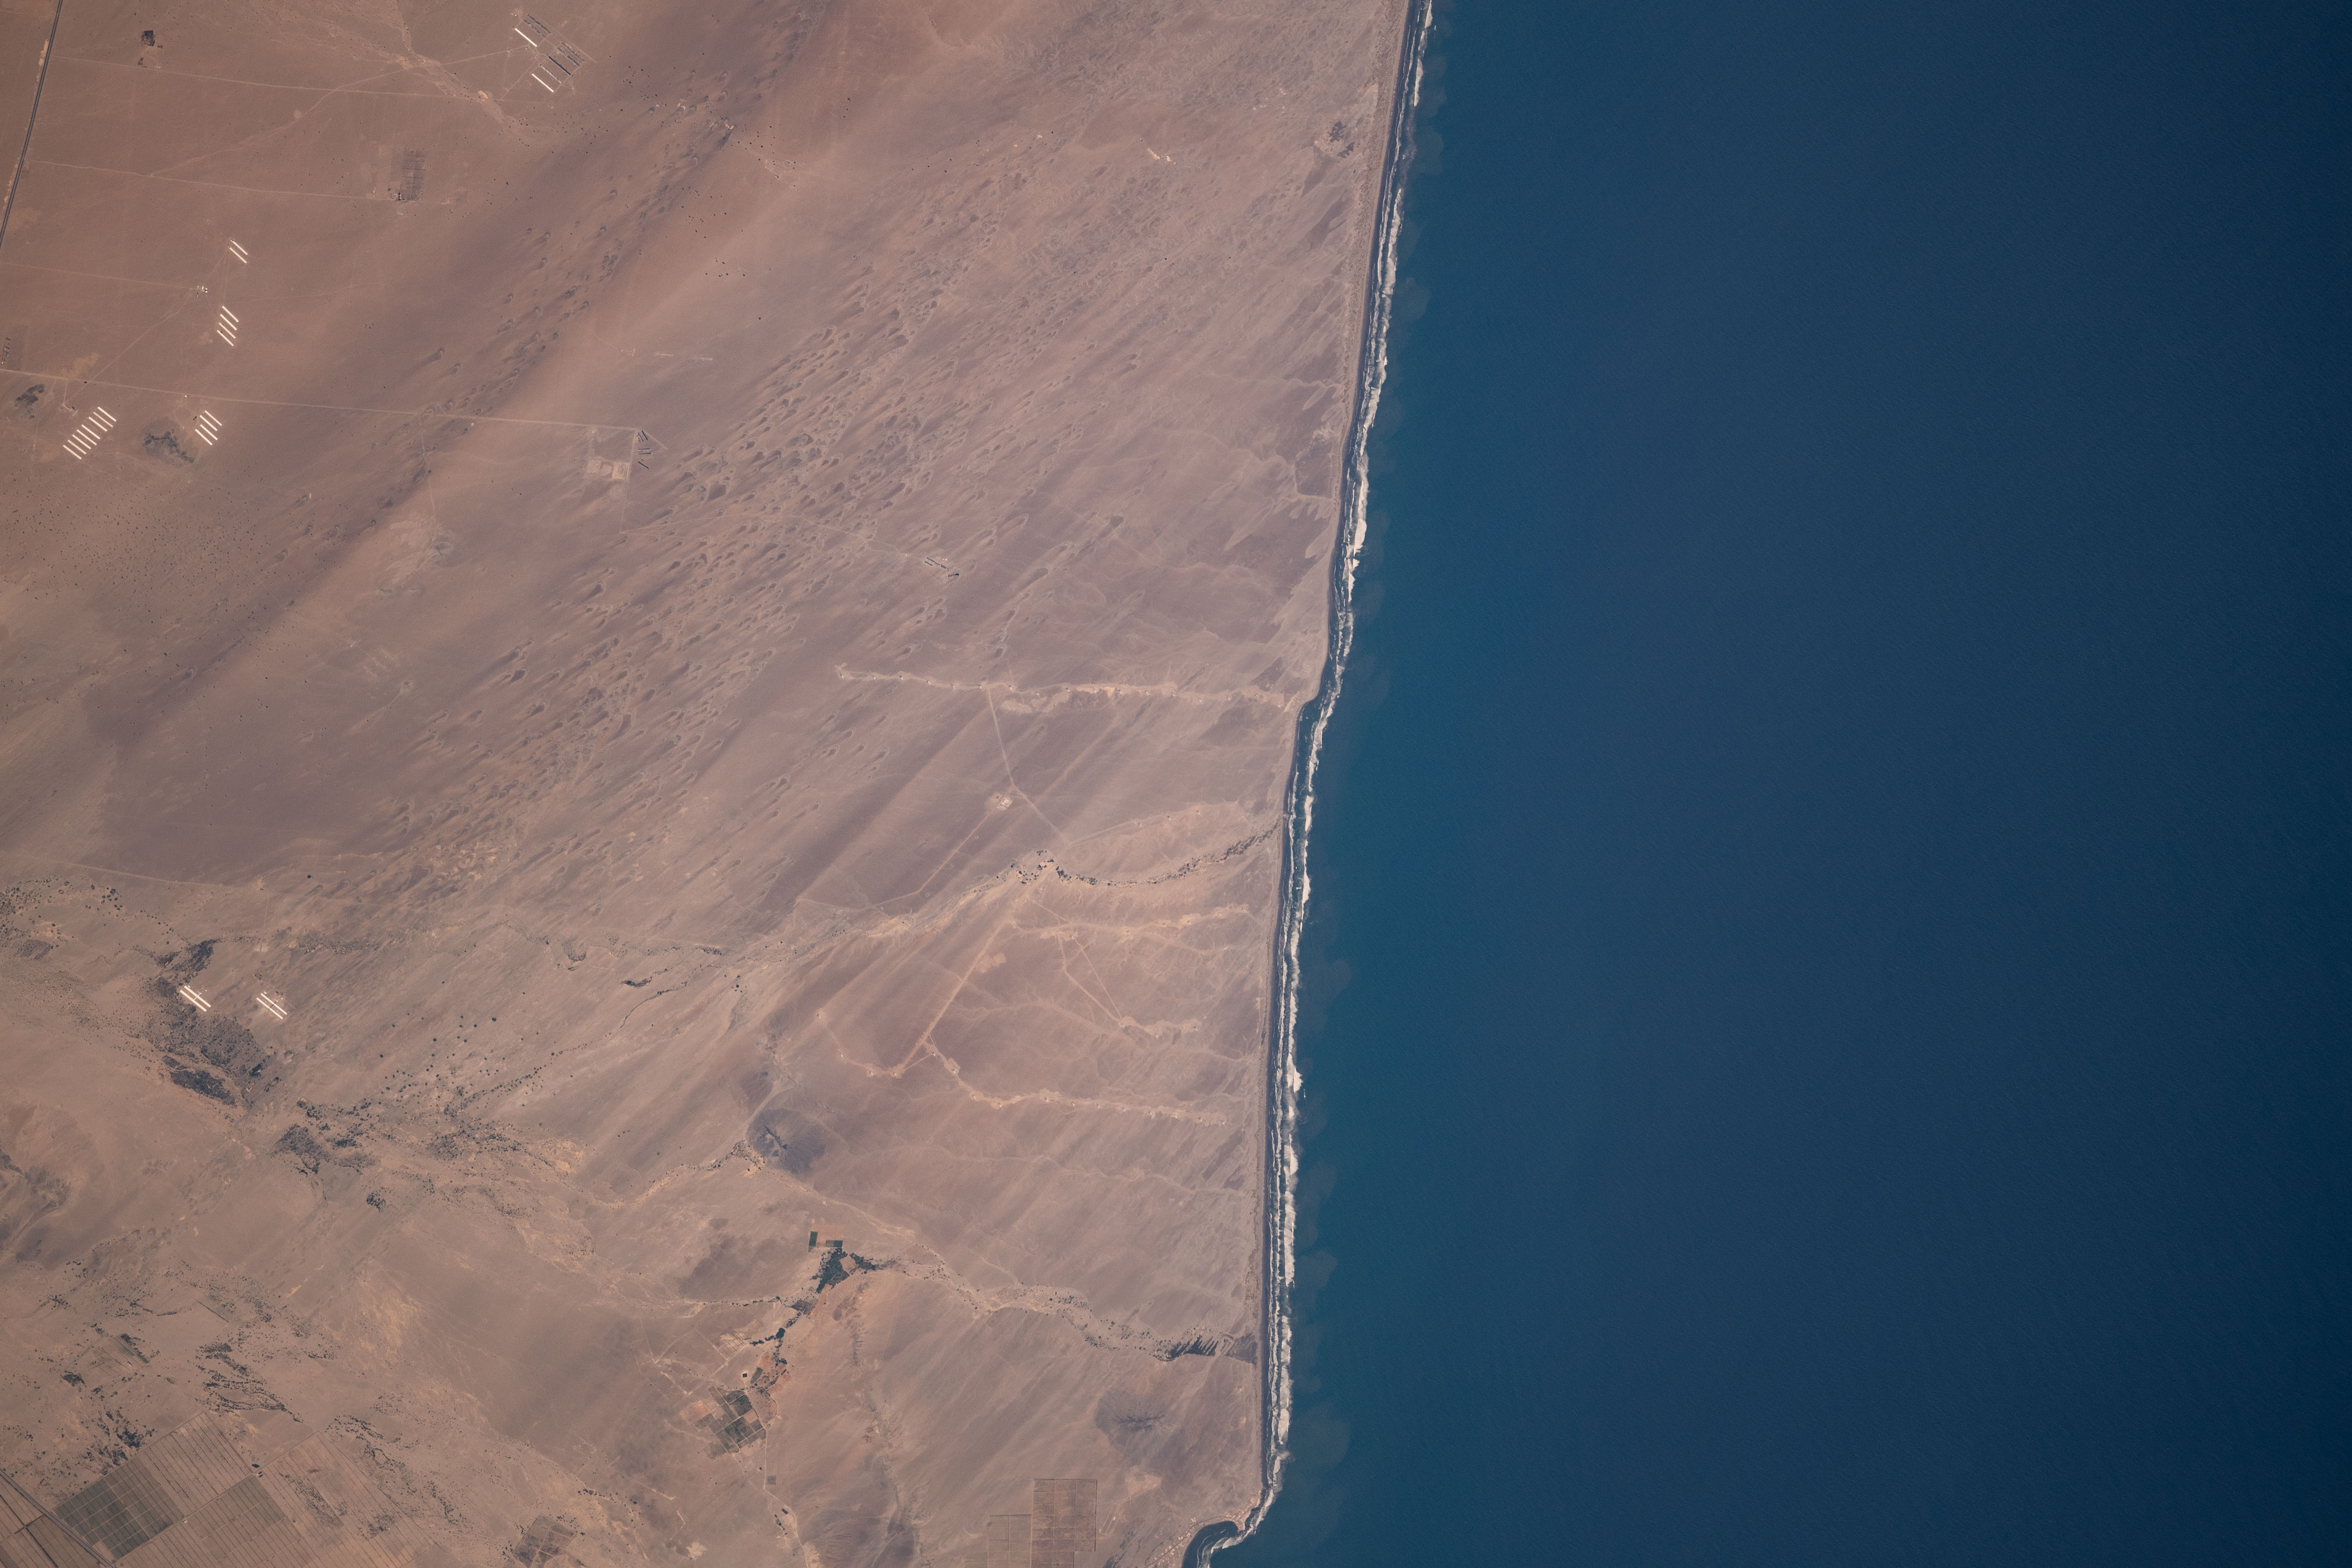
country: PERU
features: COASTLINE
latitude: -7.6
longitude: -79.5
